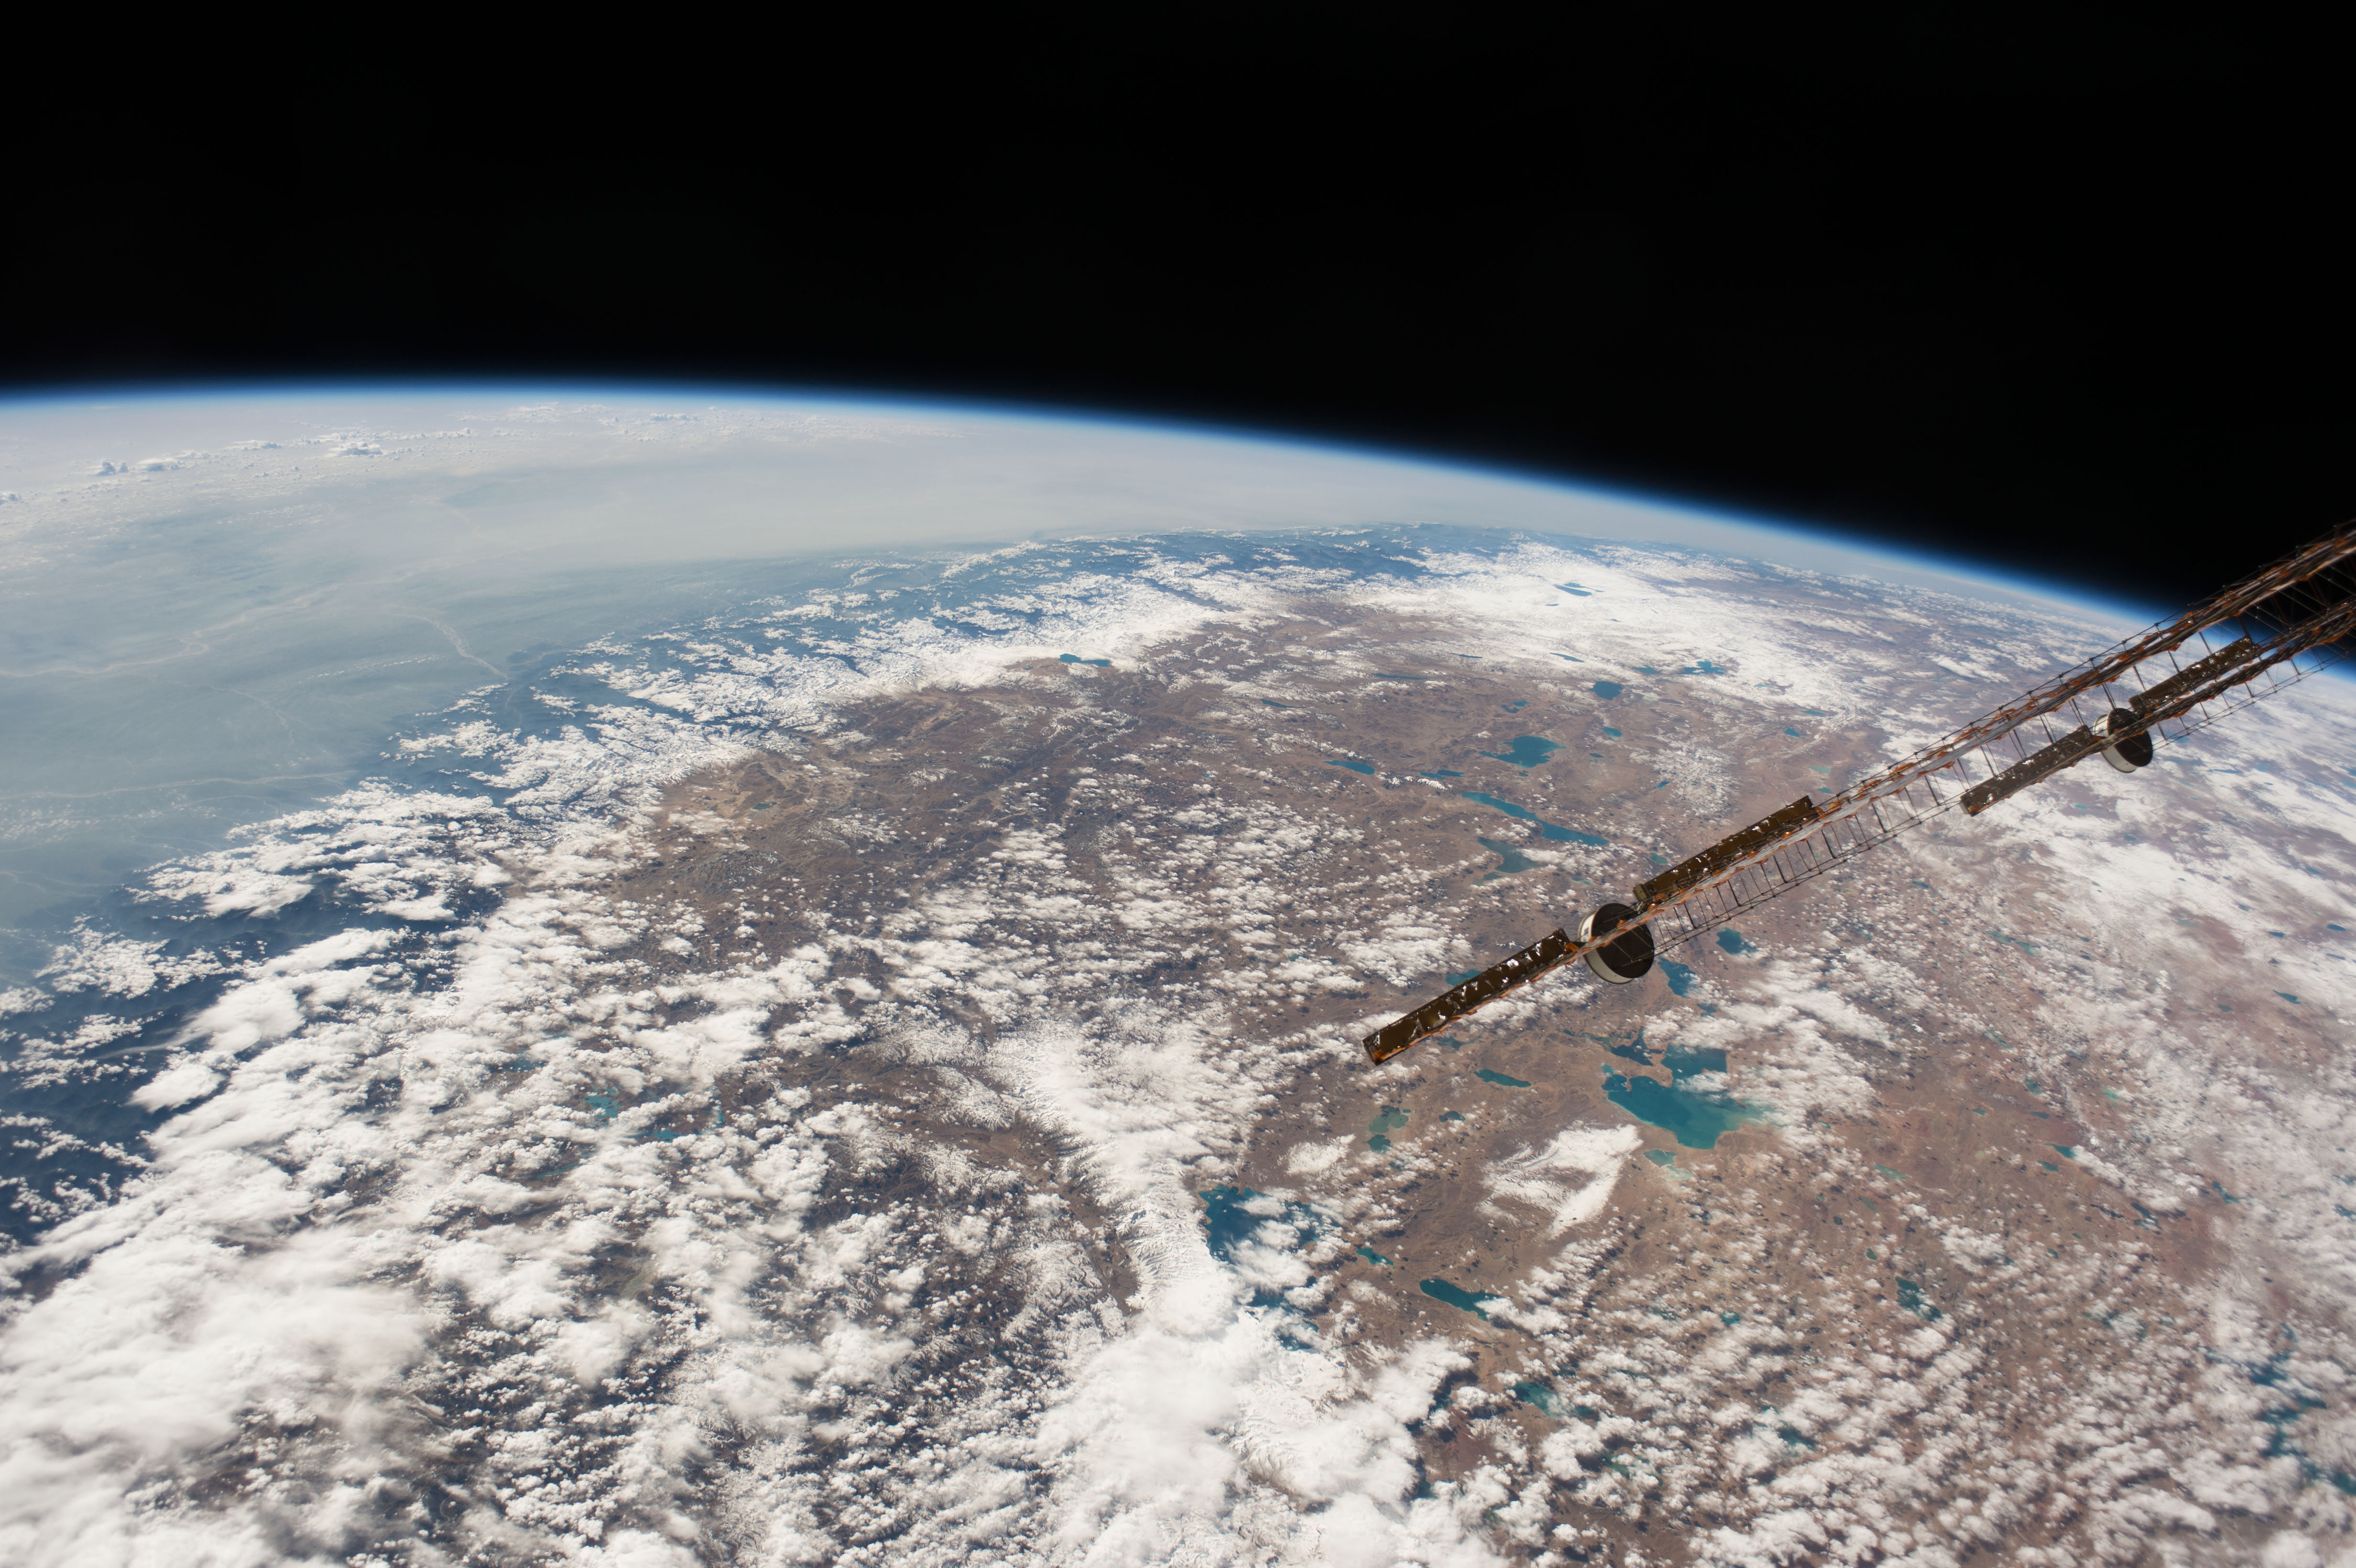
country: CHINA
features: SILING L., GYARING L., L. TRARI NAM, HIMALAYA MTS., TIBETAN PLAT., KOSHI R., GANGES R., ATMOSPHERIC LIMB
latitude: 30.0
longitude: 89.0
